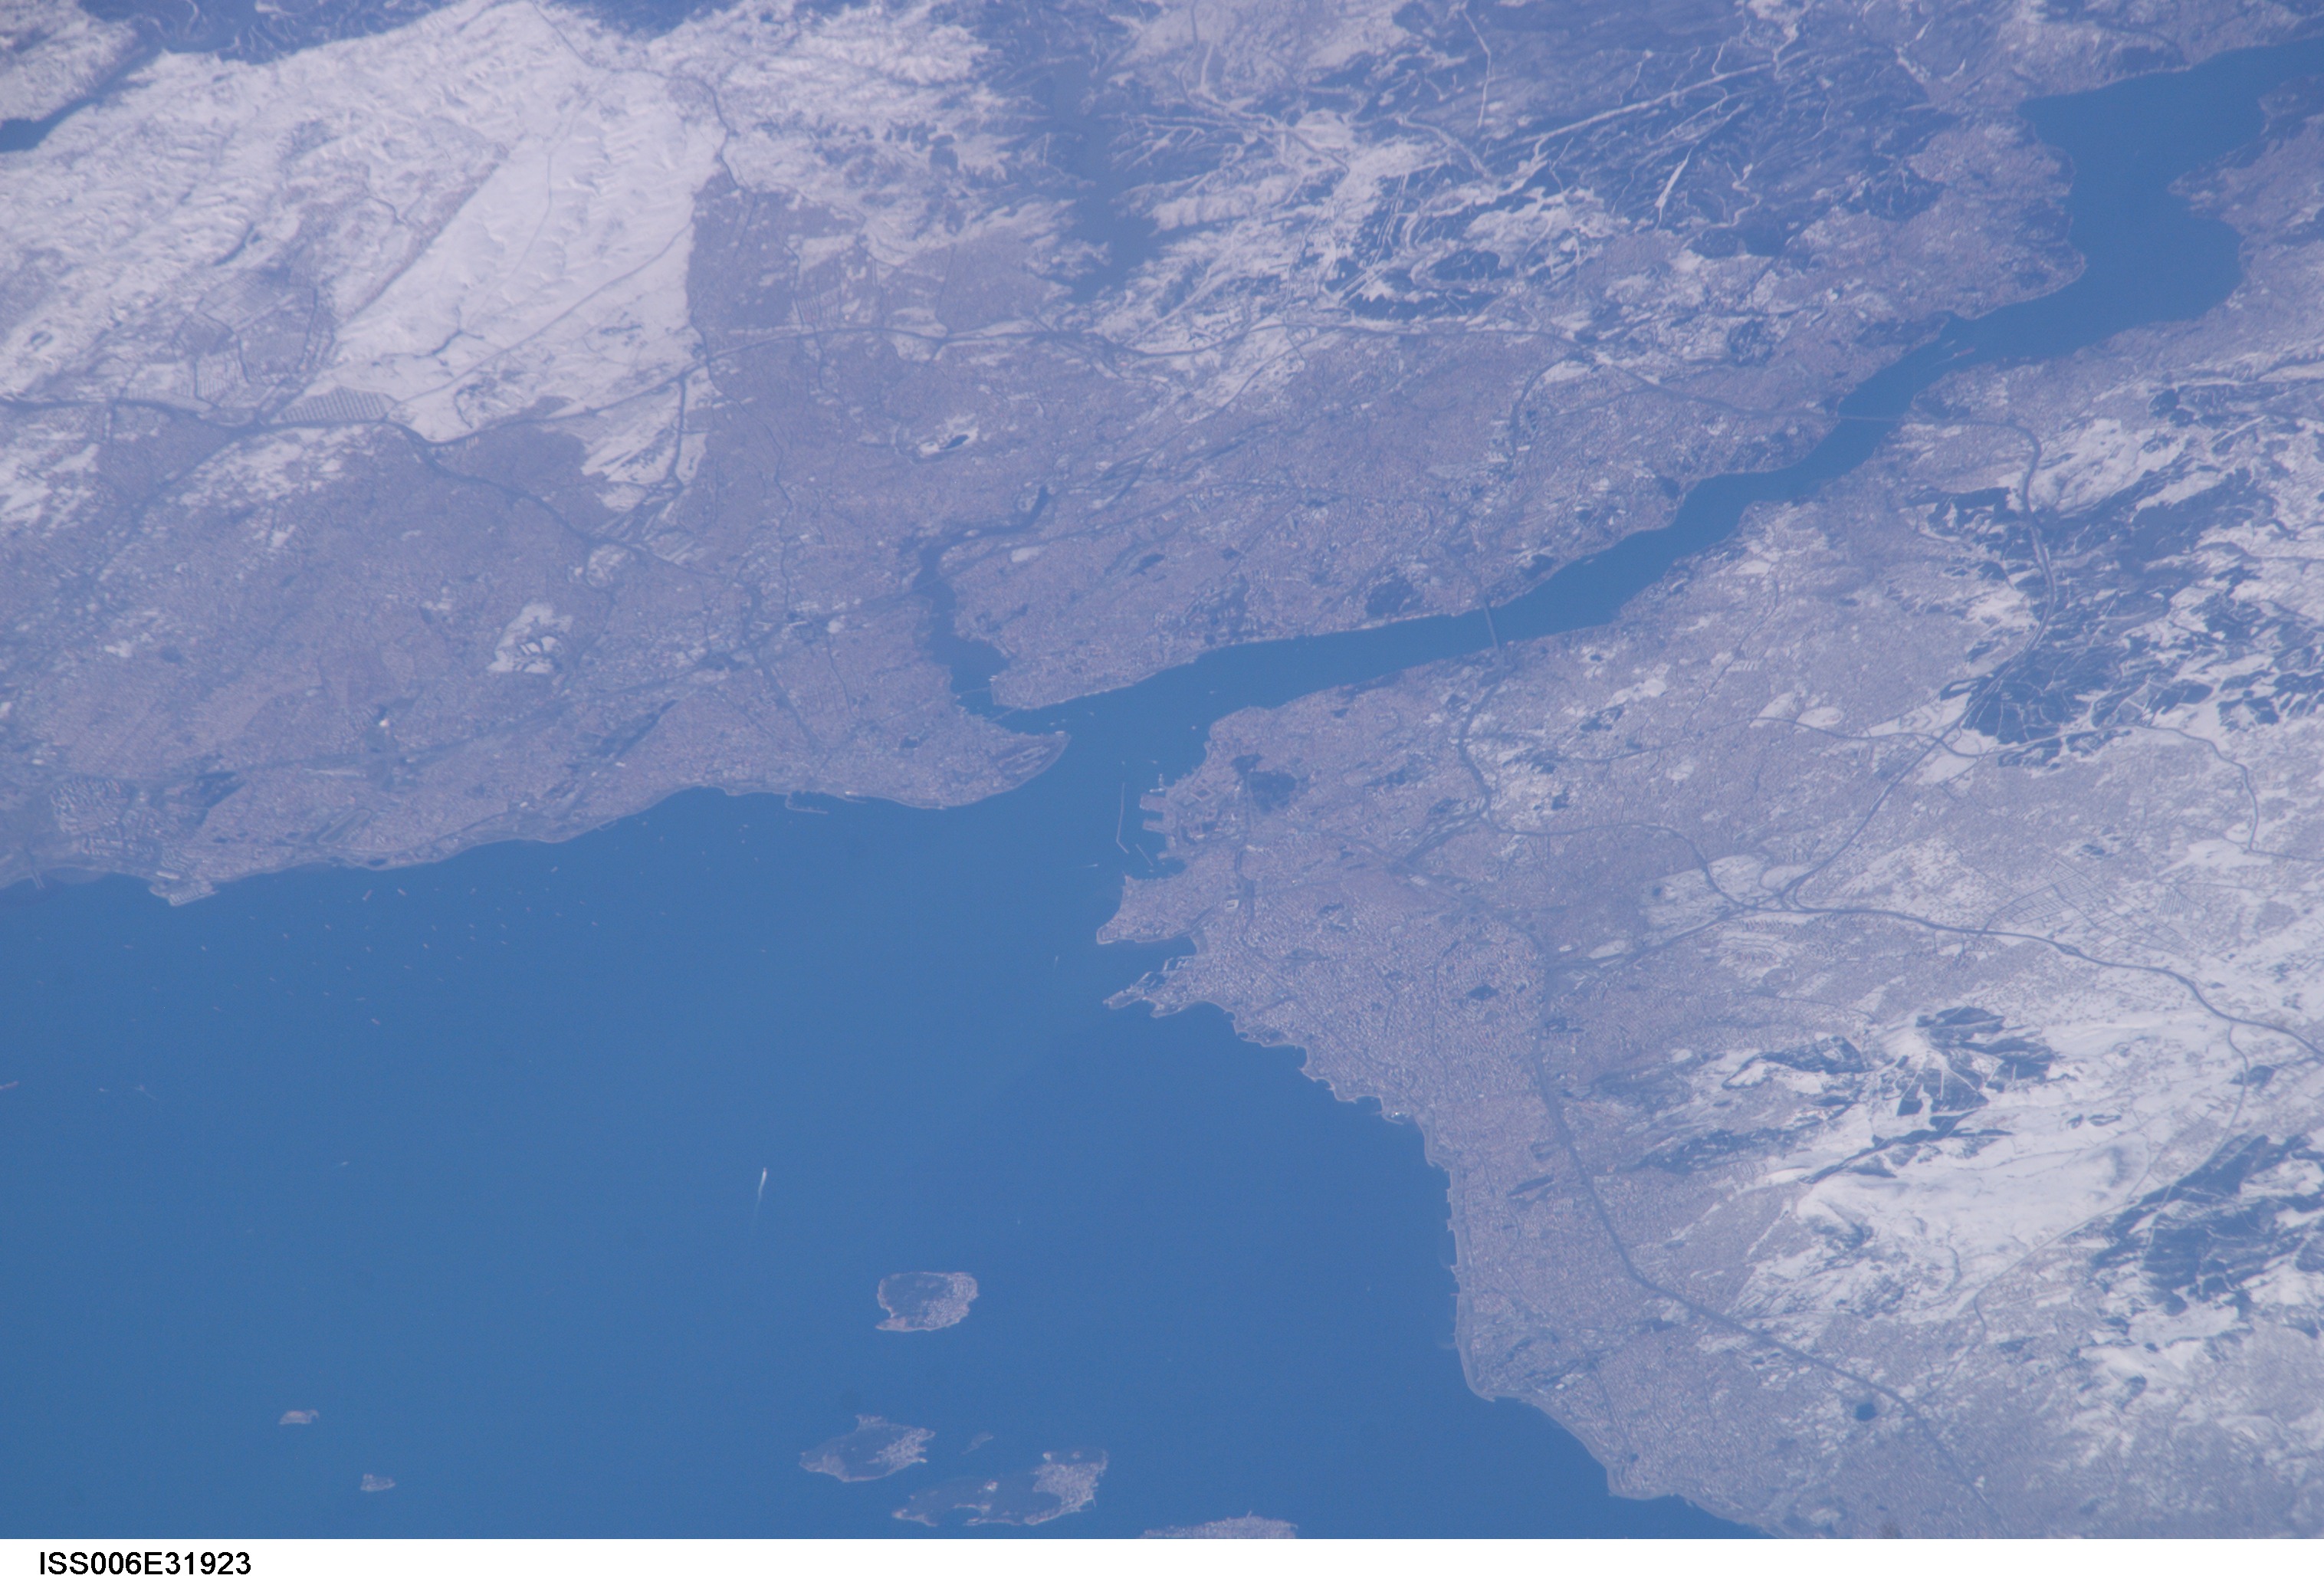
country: TURKEY
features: ISTANBUL STRAIT, ISTANBUL
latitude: 41.0
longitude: 29.0
